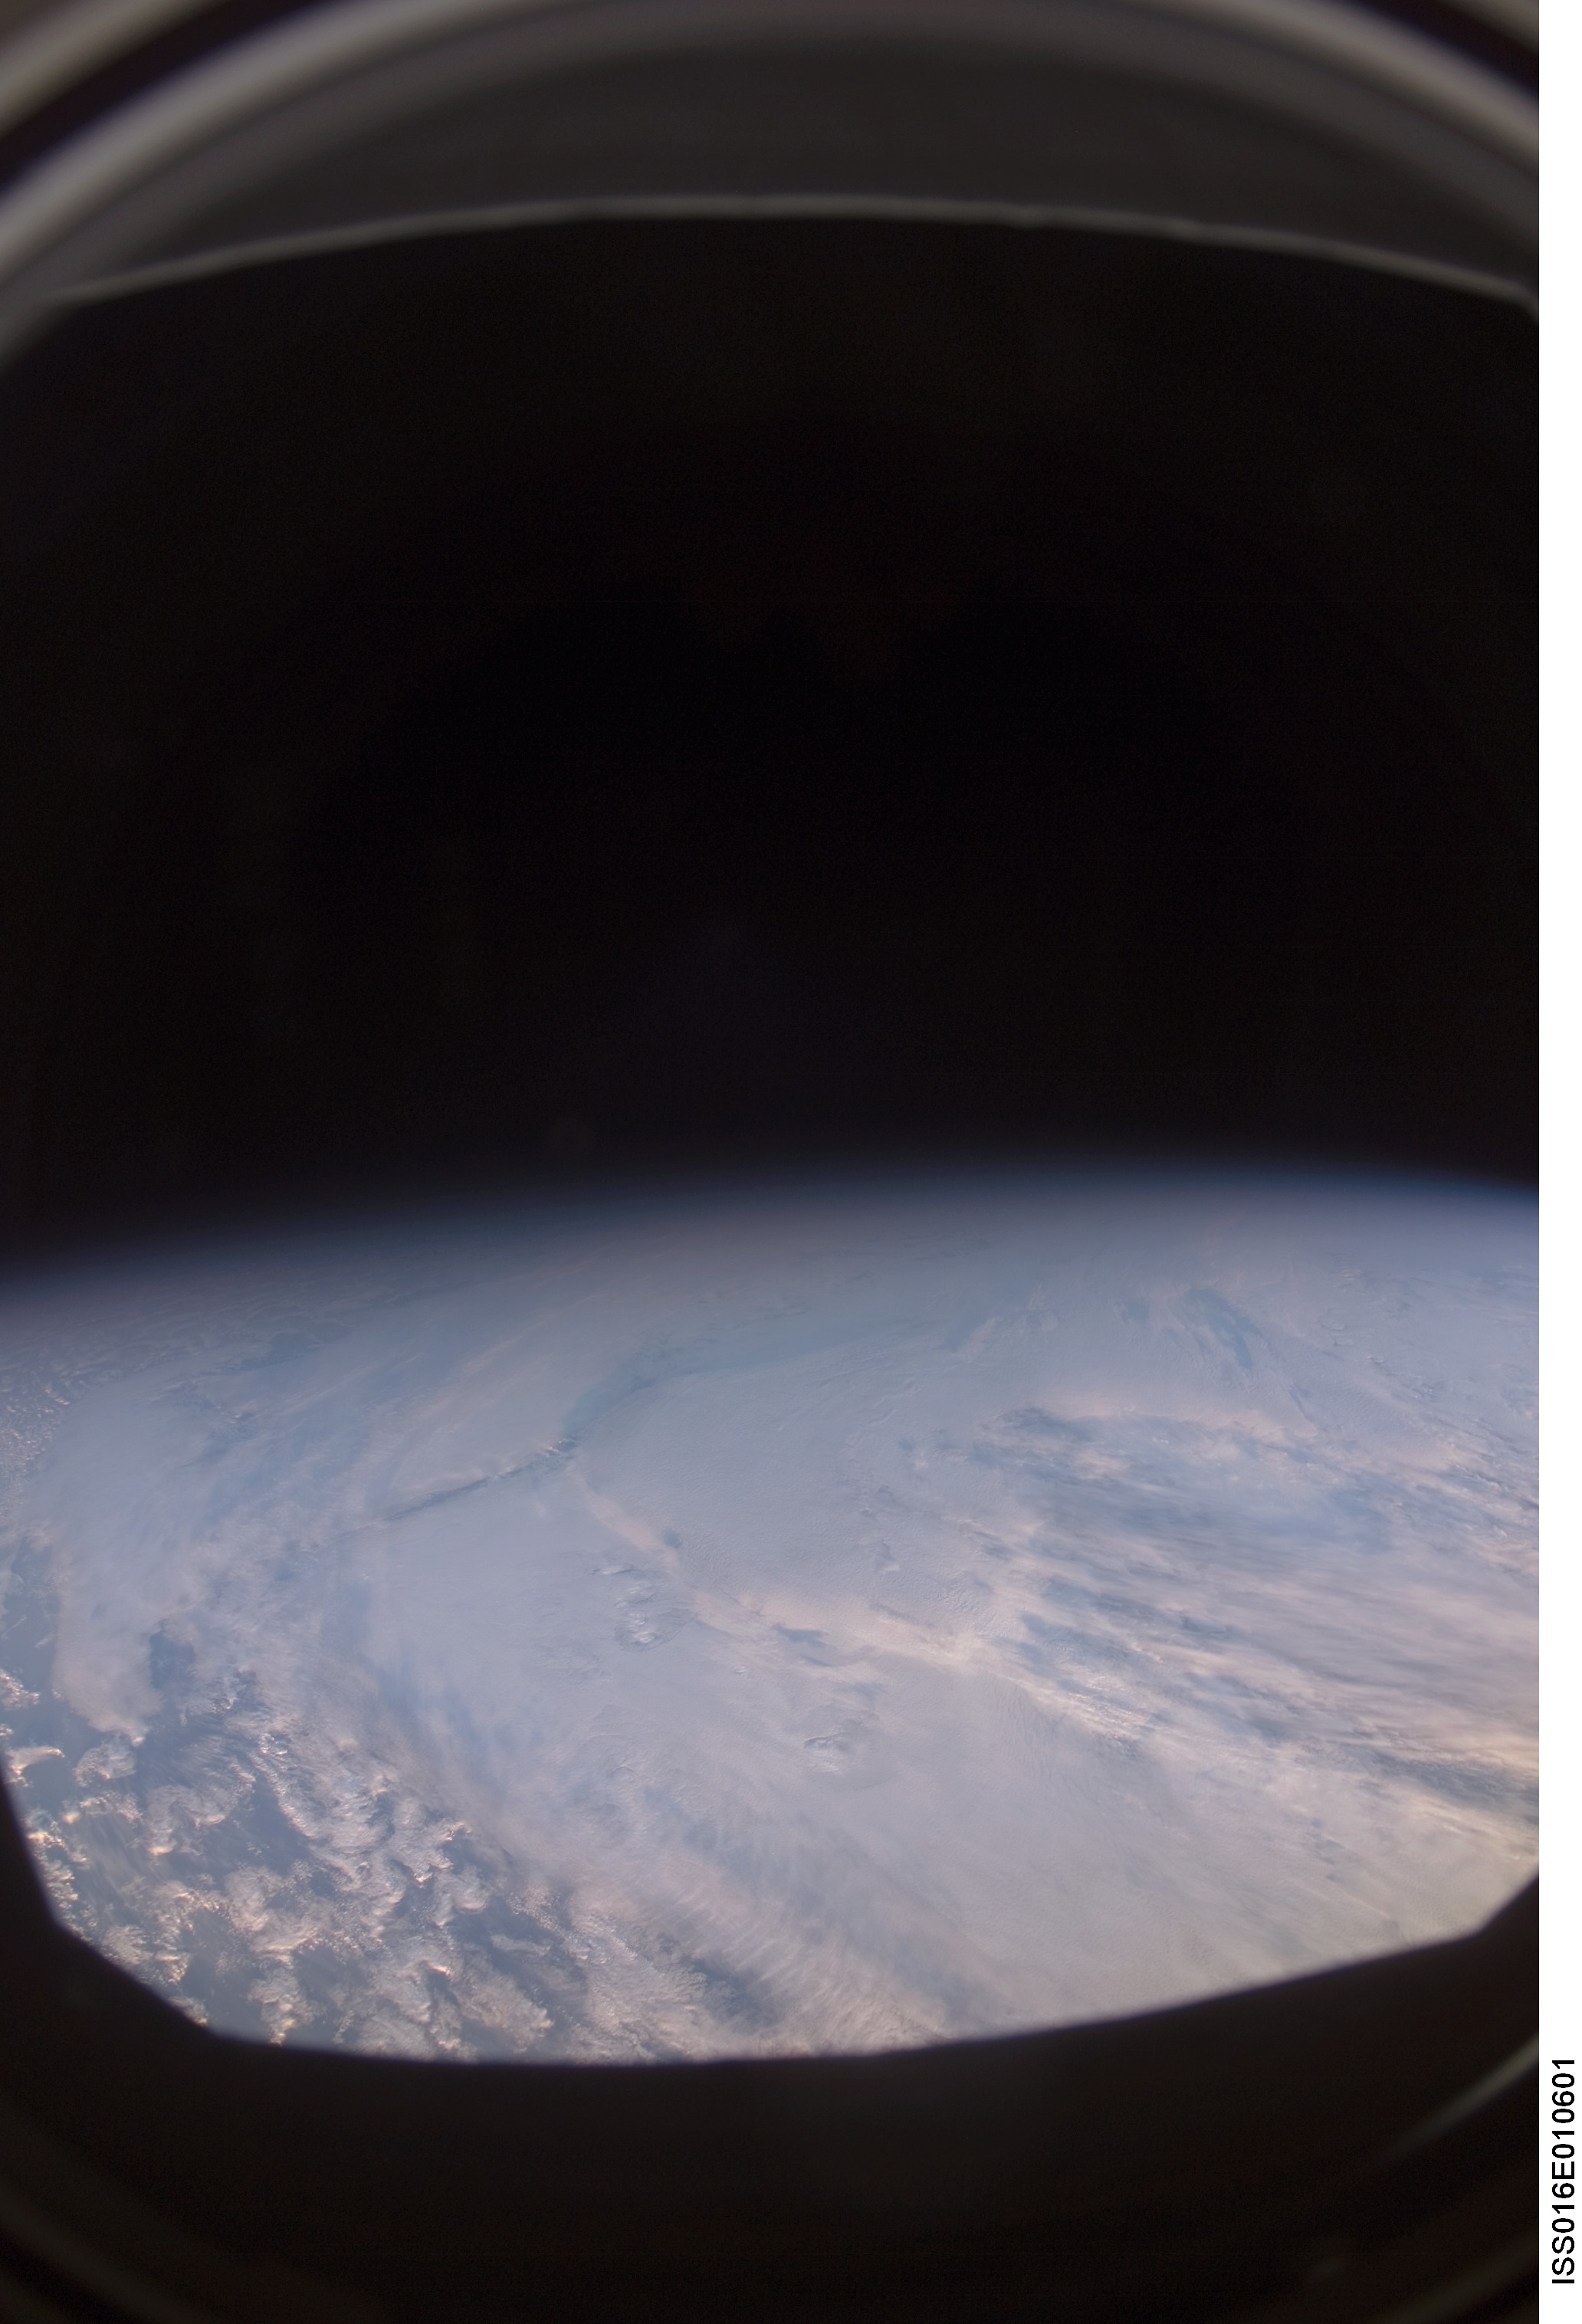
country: ATLANTIC OCEAN
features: PAN-LOW CLOUD FORMATIONS
